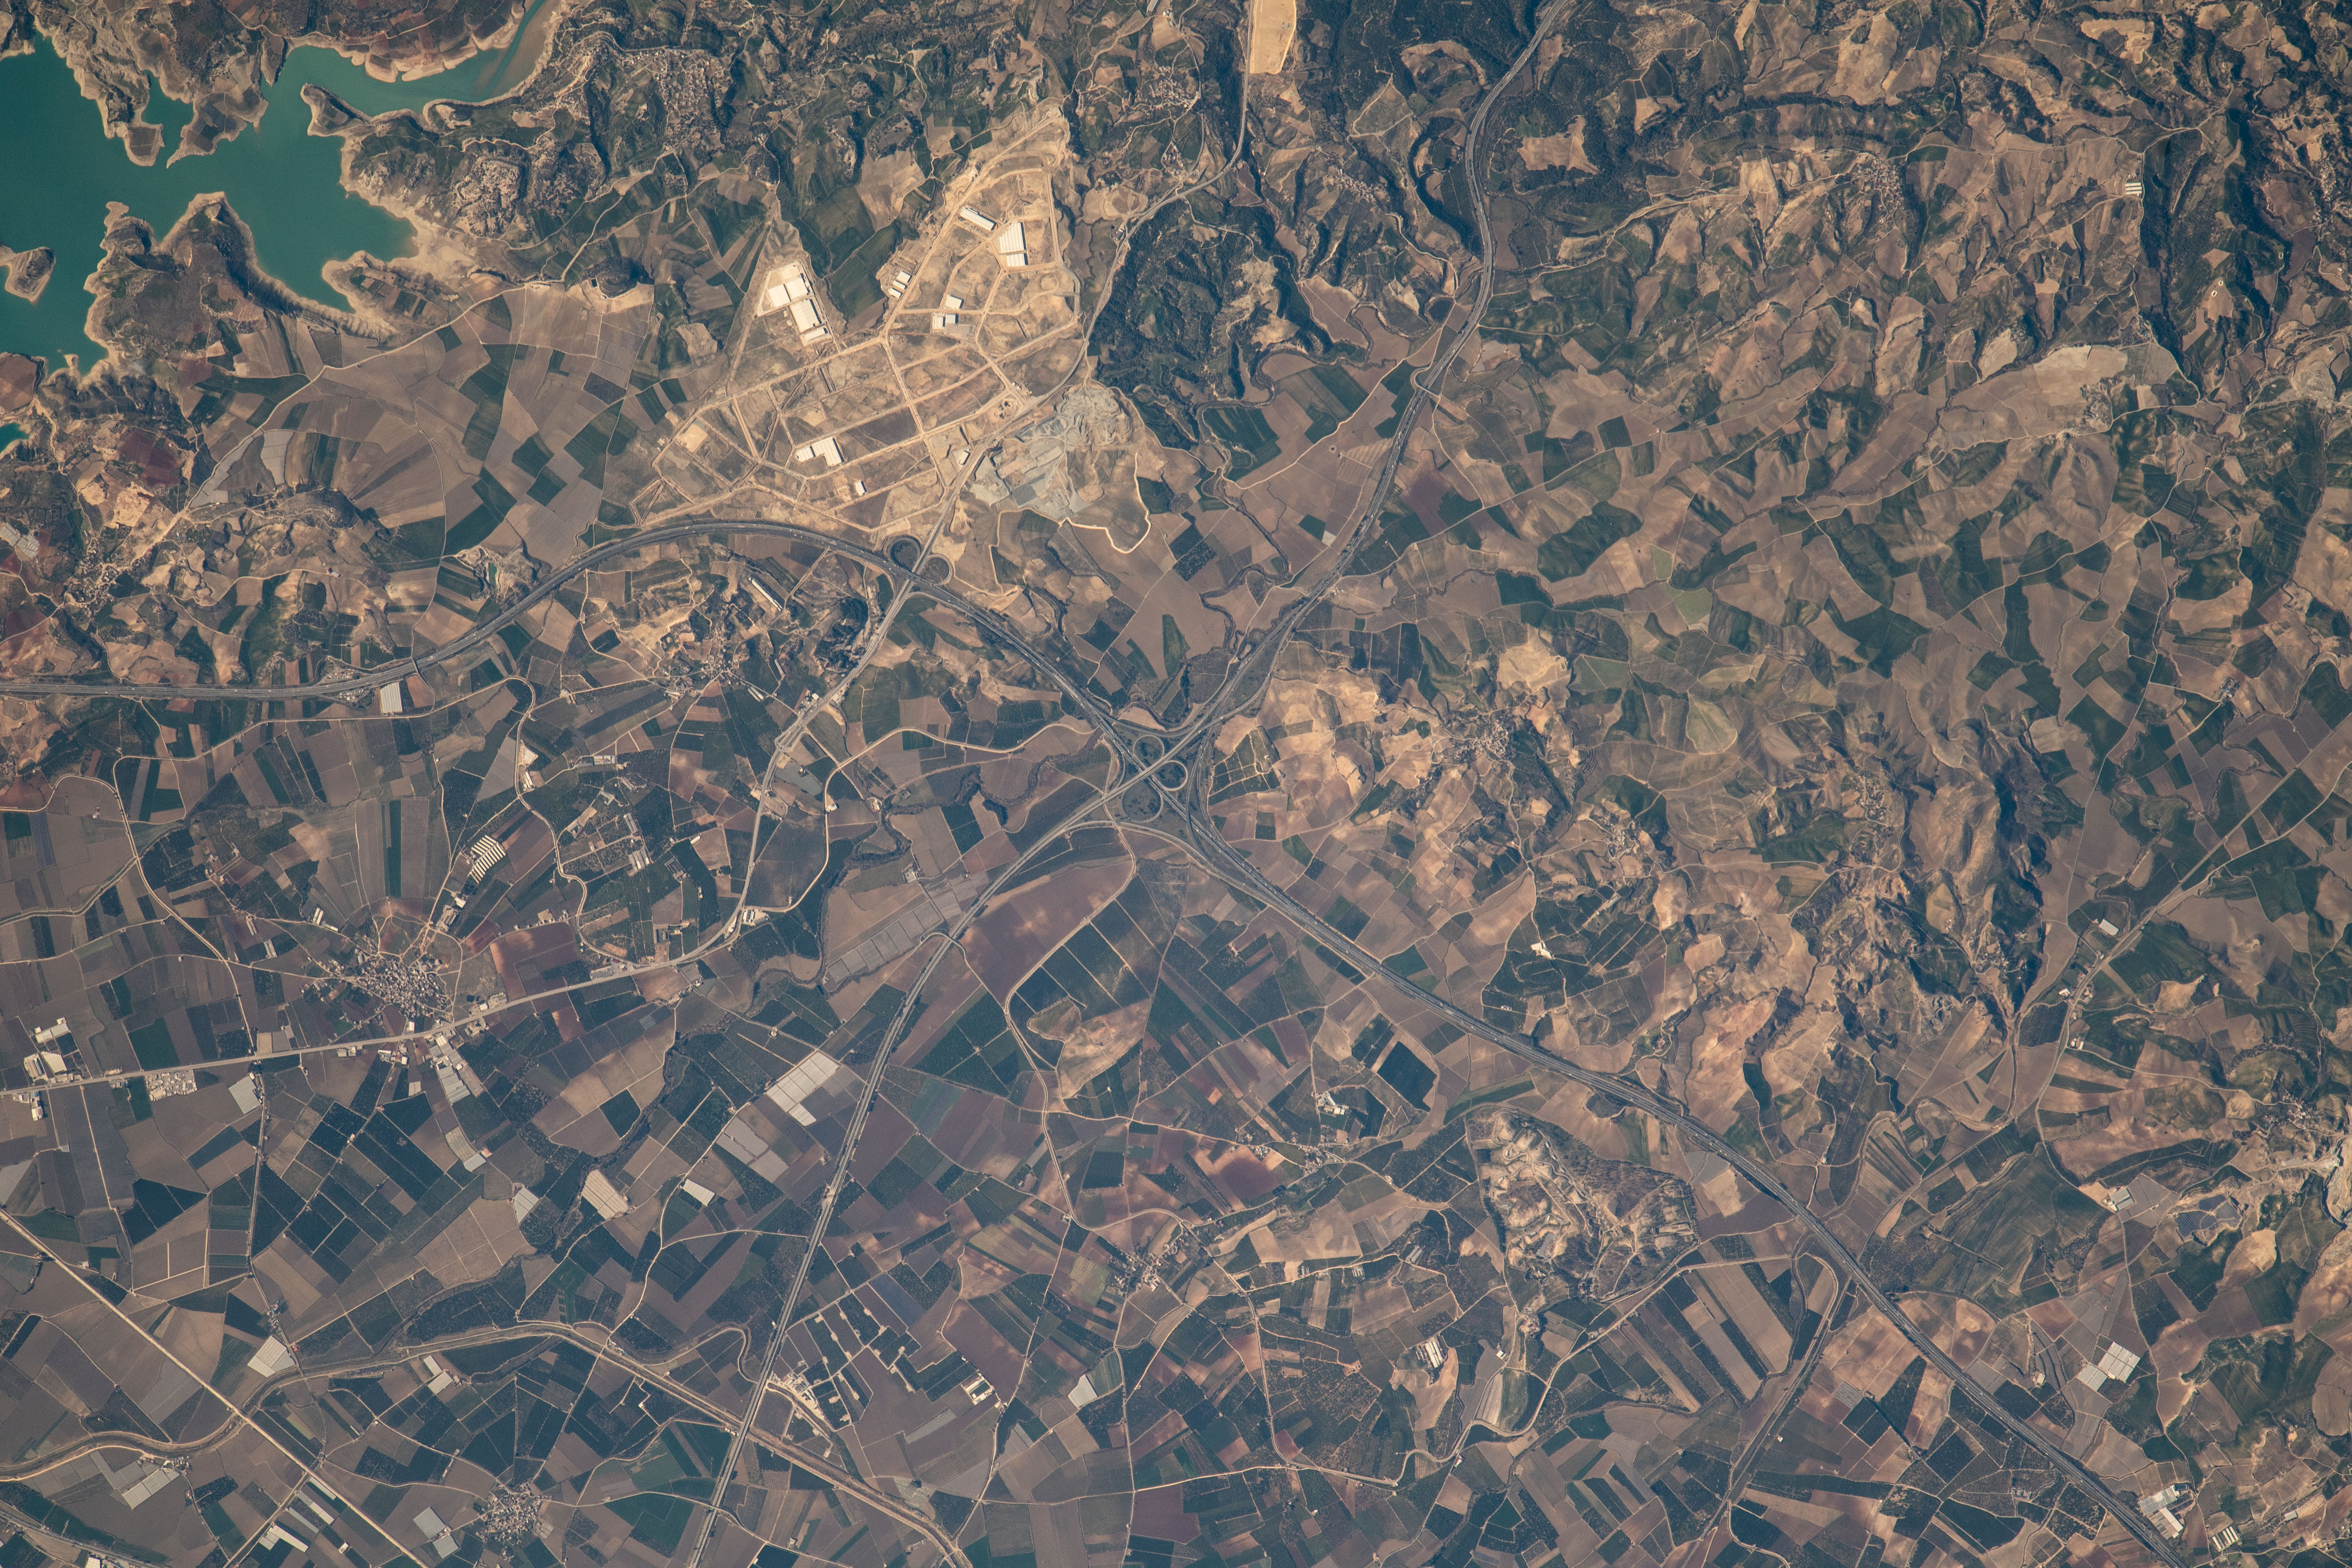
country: TURKEY
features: BERDAN DAM, DADALI, CAMTEPE
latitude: 37.0
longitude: 35.0
